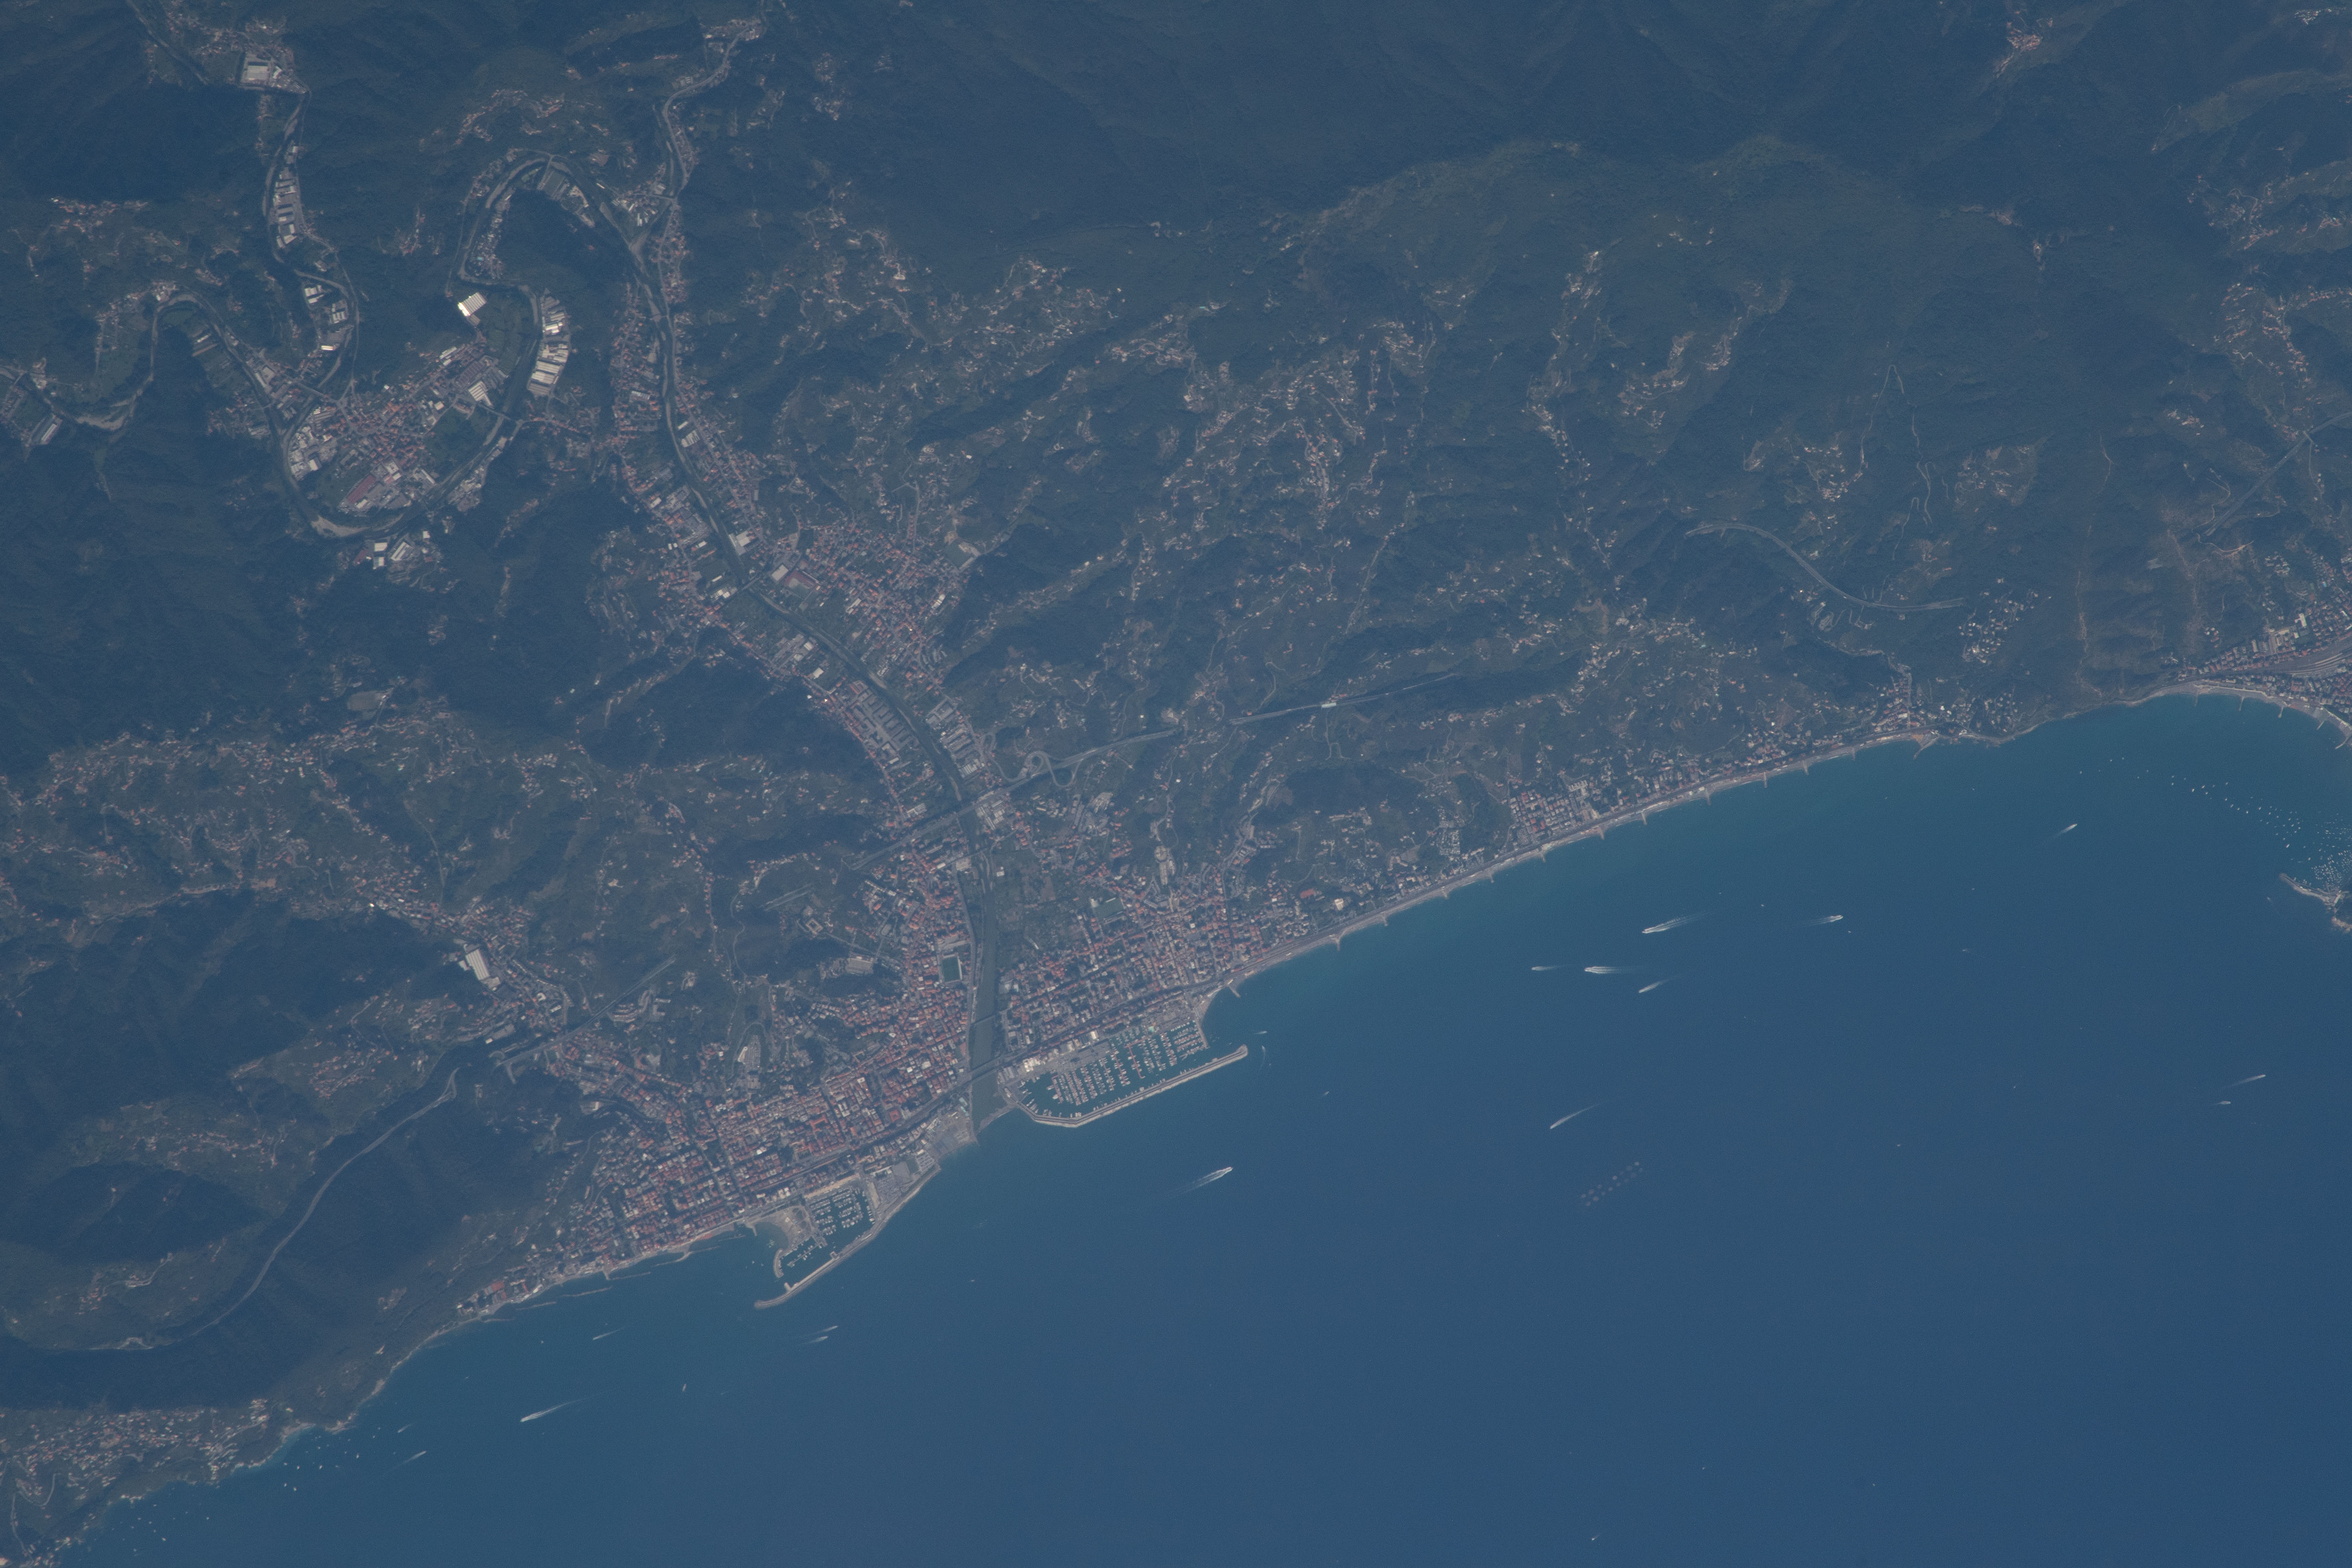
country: ITALY
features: CHIAVARI, LAVAGNA, SAN SALVATORE, CARASCO, LIGURIAN SEA
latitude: 44.3
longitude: 9.4
